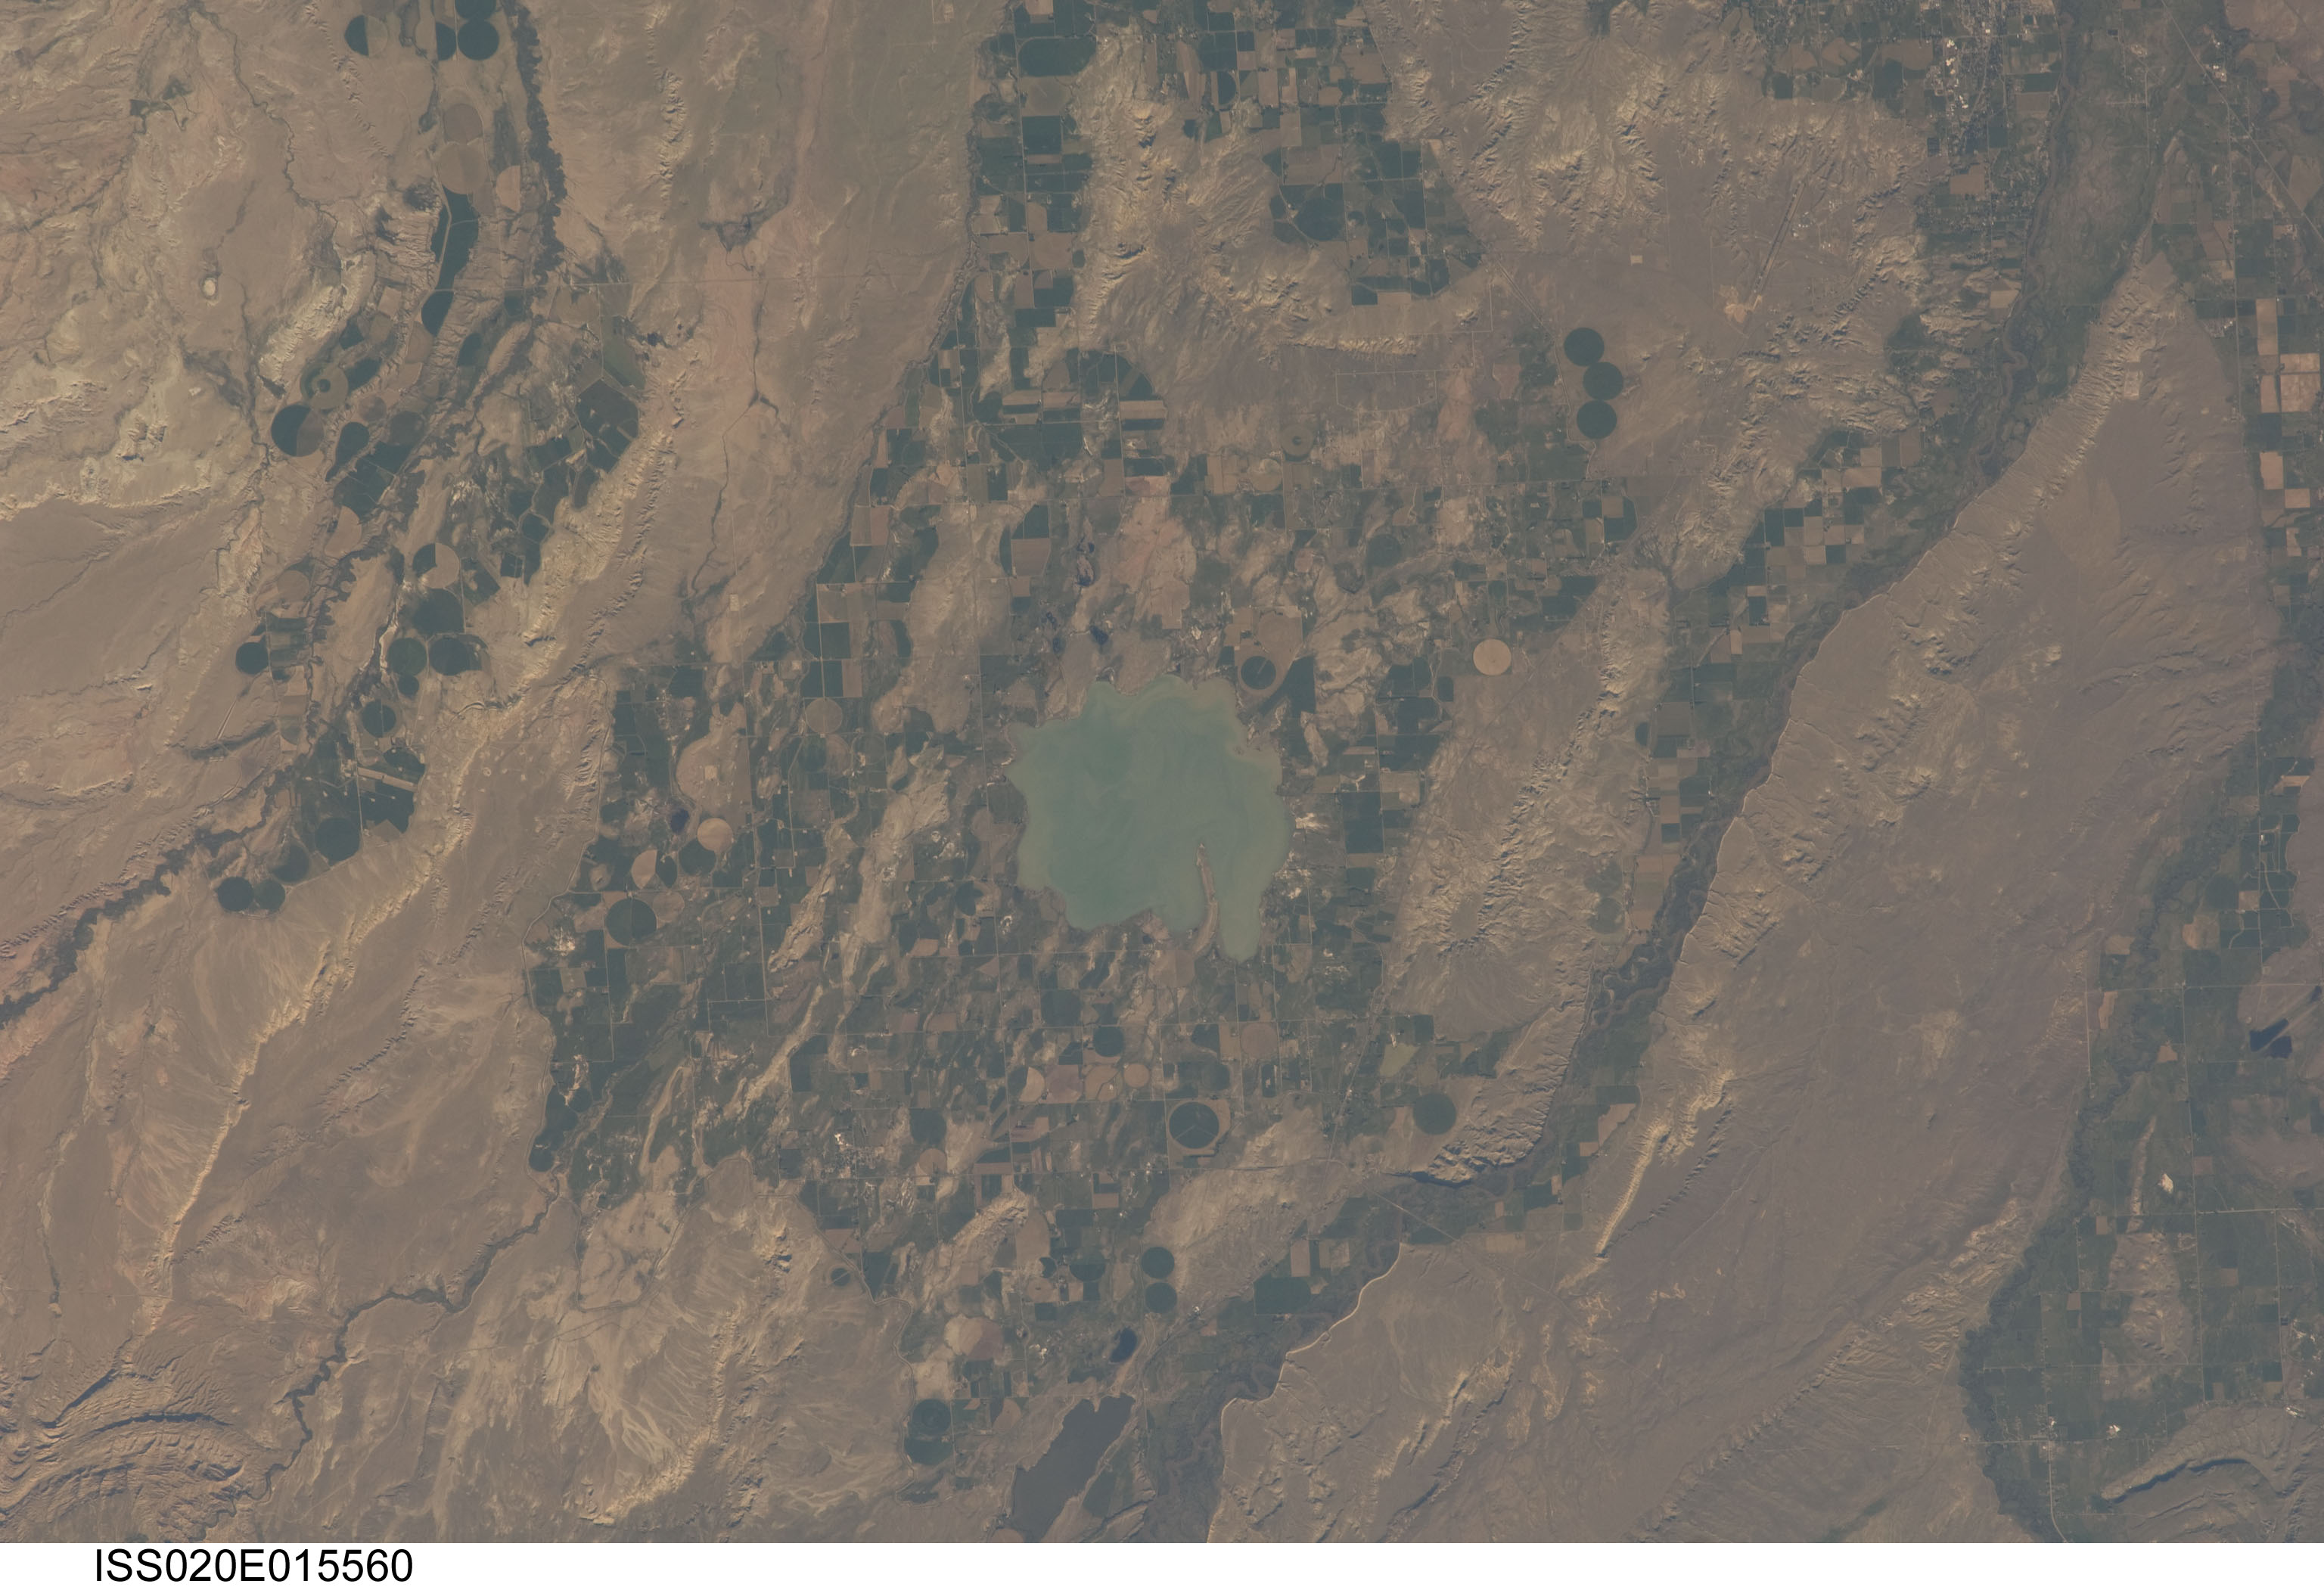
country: USA-WYOMING
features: OCEAN LAKE,PAVILLION WY,CROP CIRCLES,WIND RIVER RESERVATION,KINNEAR,PILOT BUTTE RESERVOIR
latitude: 43.2
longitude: -108.6
